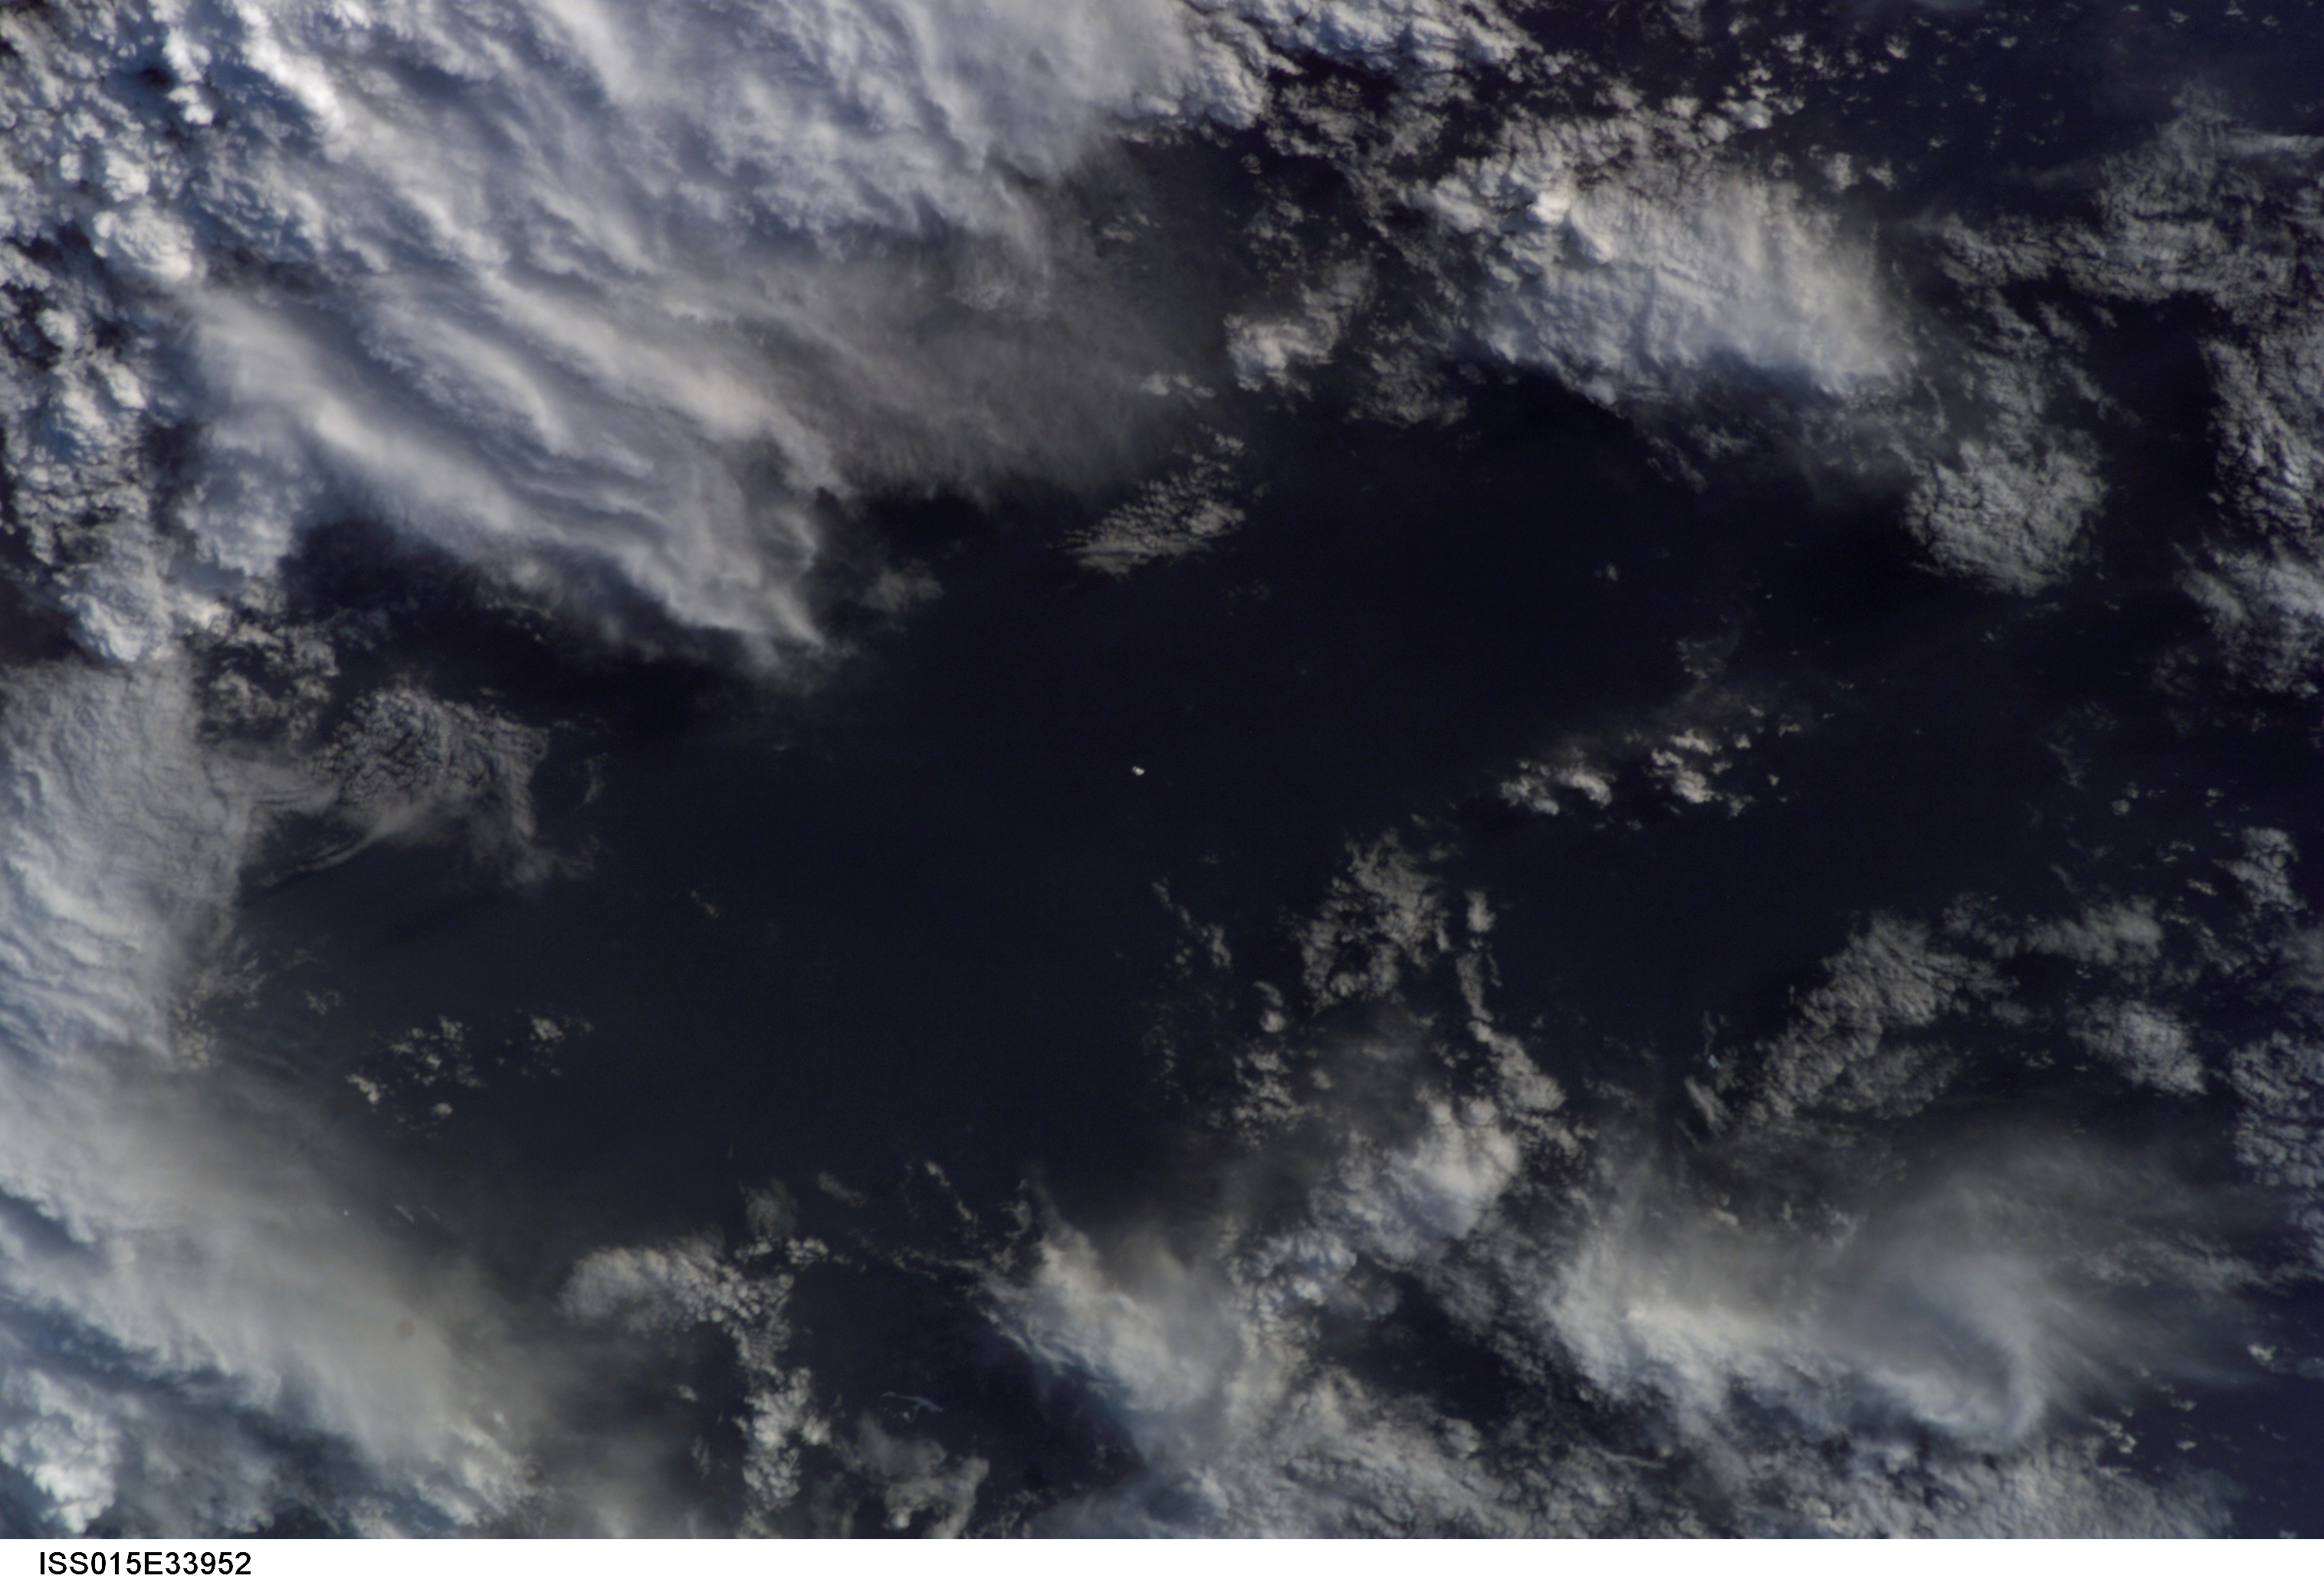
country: ATLANTIC OCEAN
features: SEA SURFACE, SMALL ICEBERG
